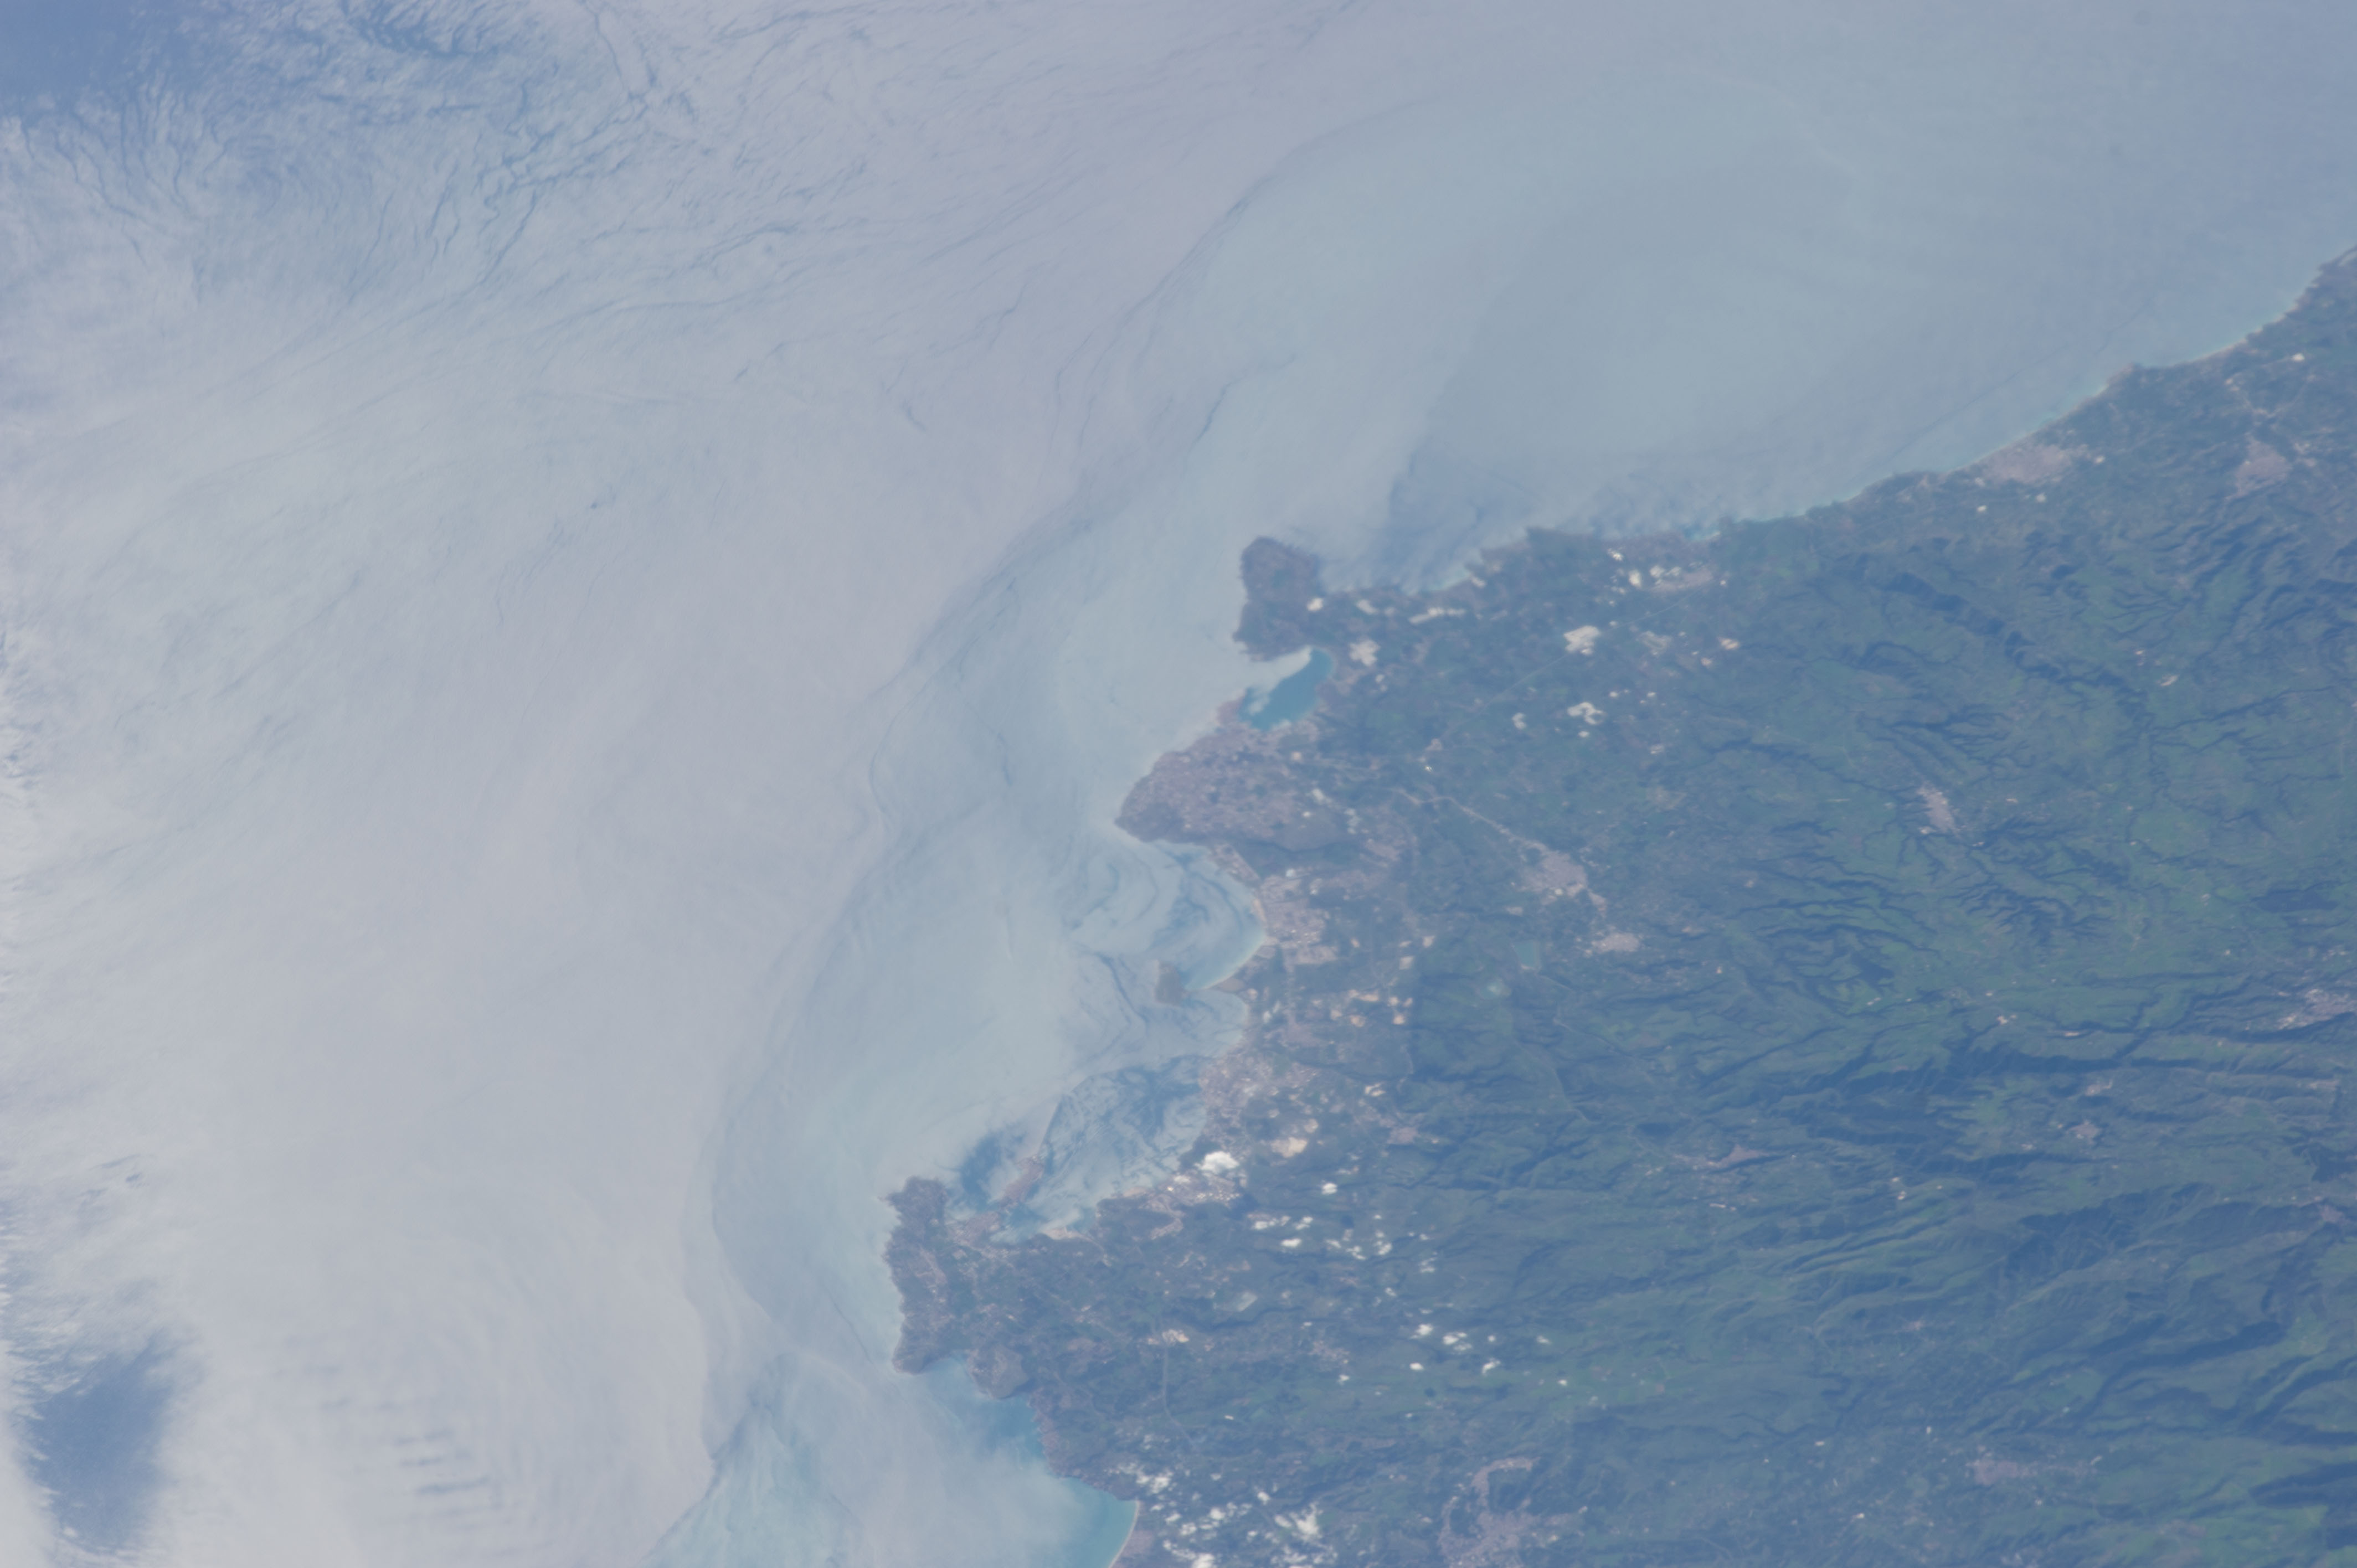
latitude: 37.0
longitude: 15.2
